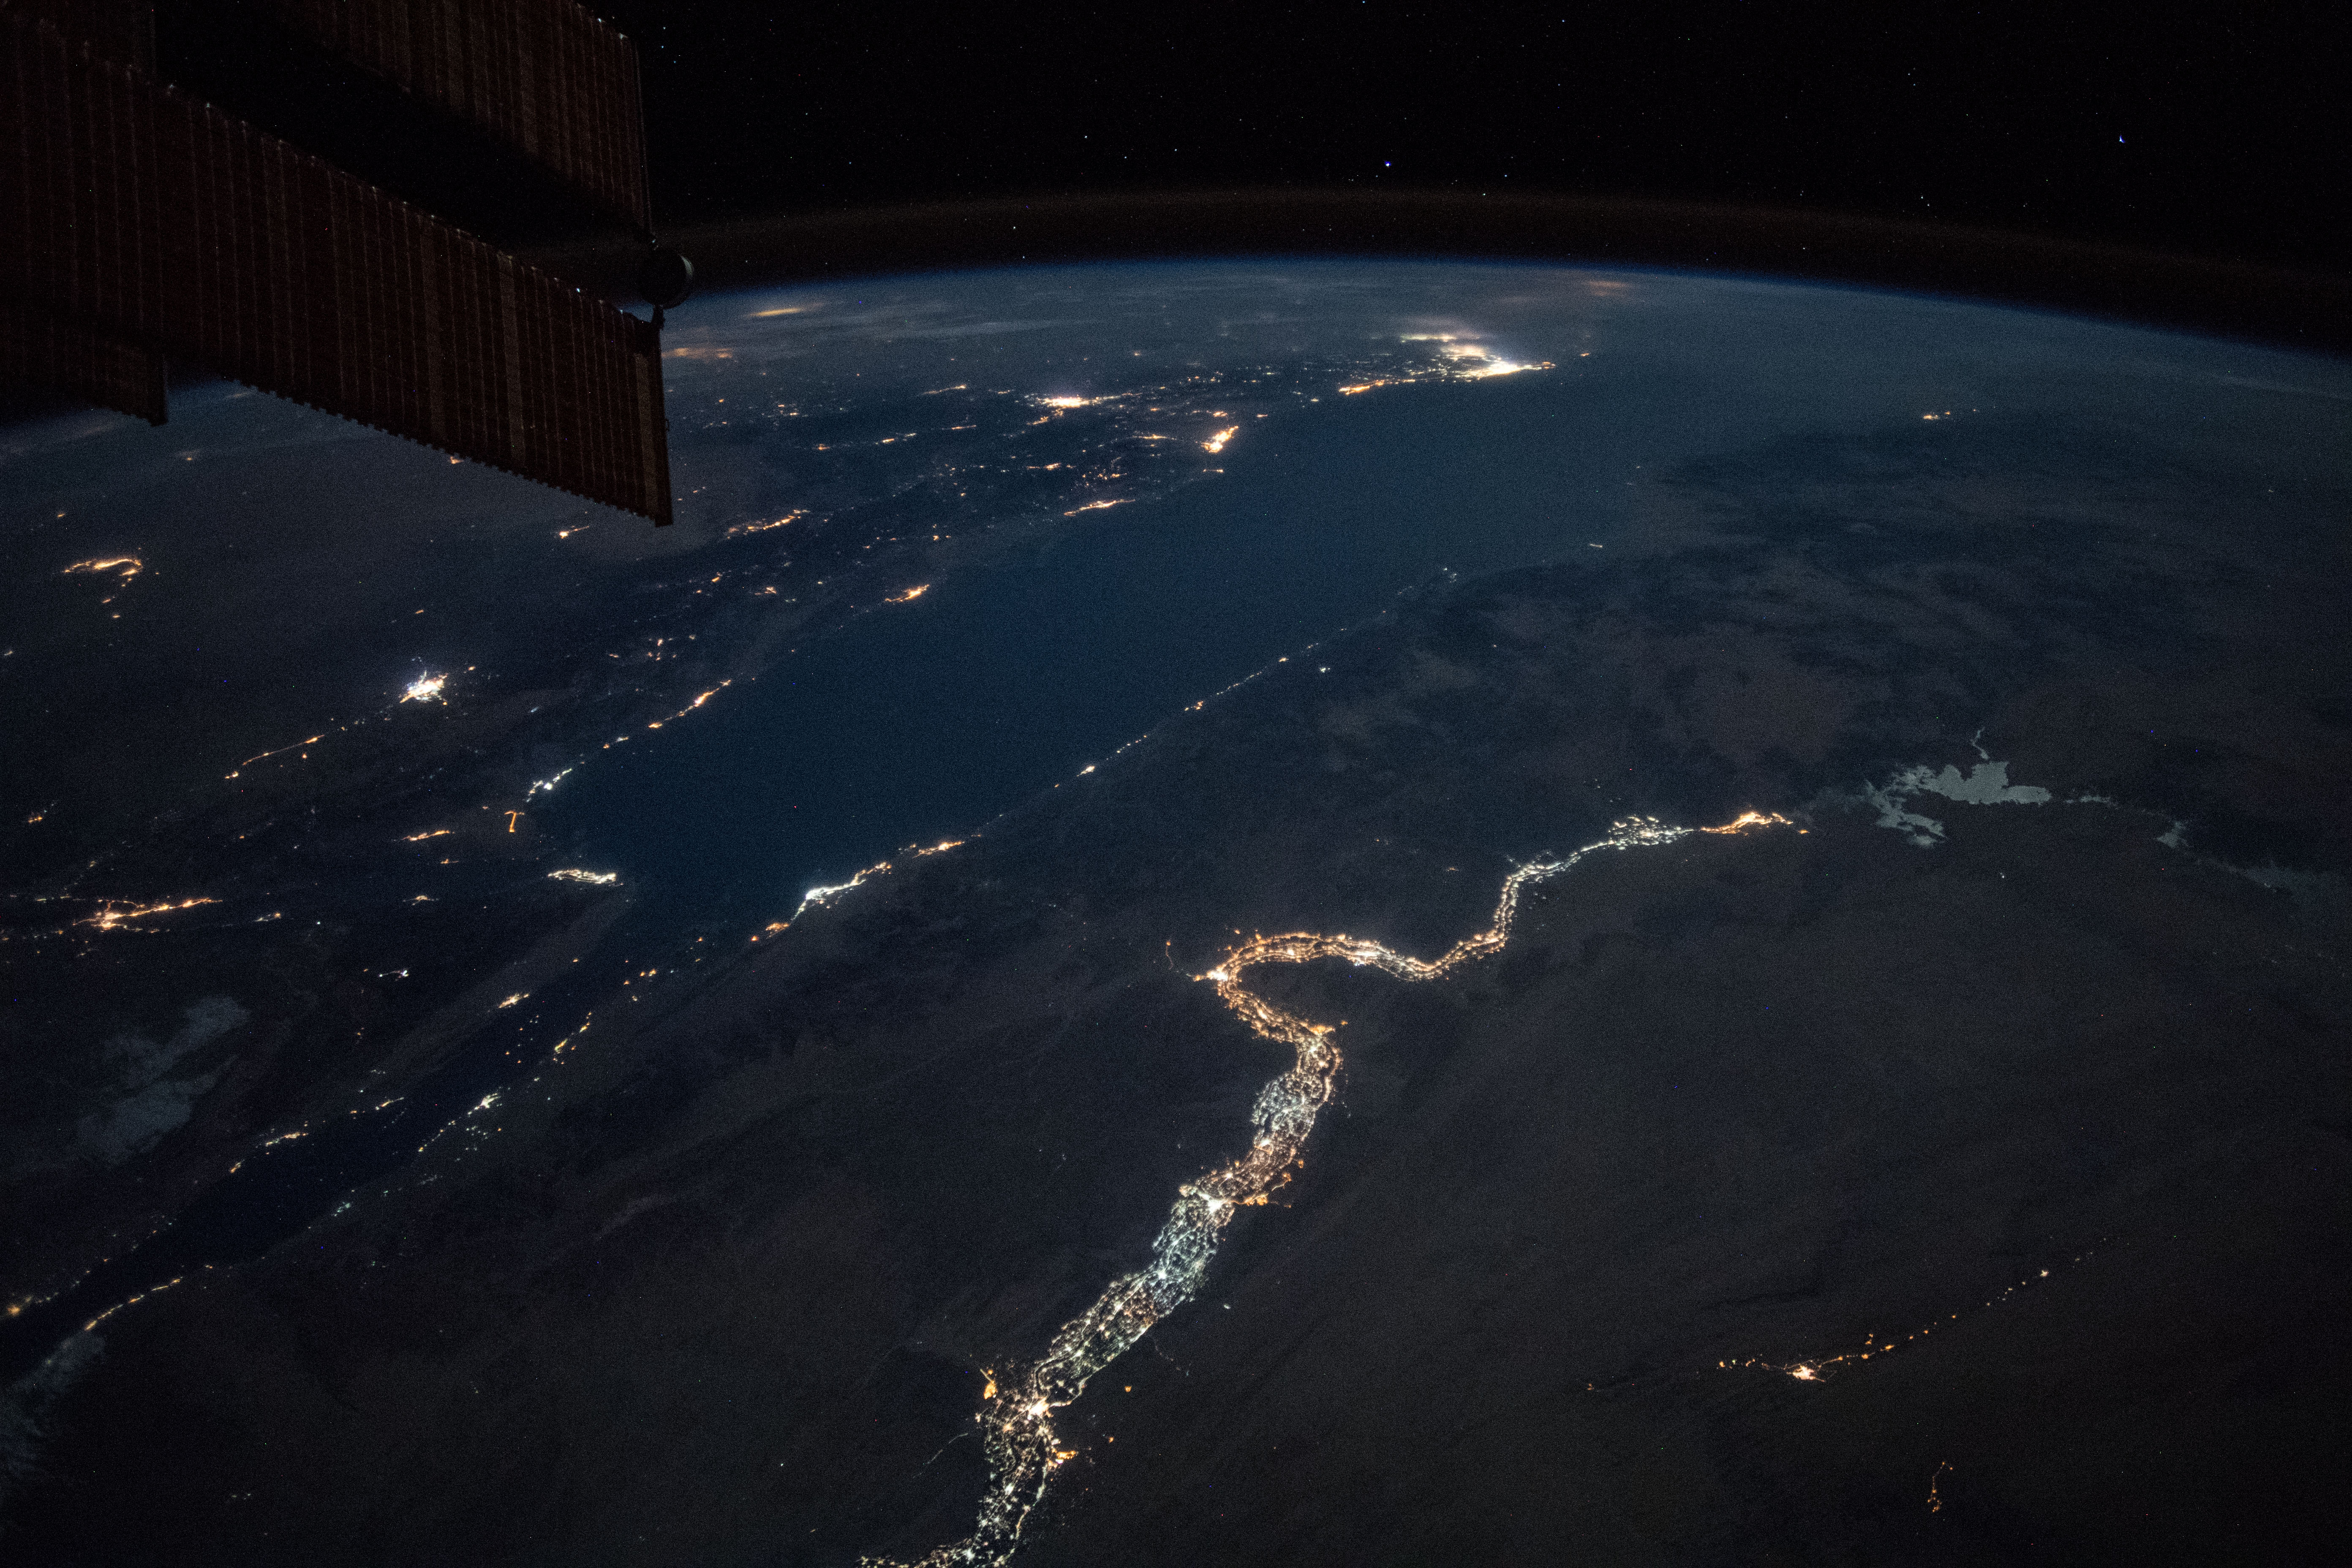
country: EGYPT
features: NILE RIVER, NUBIAN DESERT, NASSER LAKE, EASTER DESERT, RED SEA, GULF OF SUEZ, GULF OF AQABA, NIGHT, EARTH LIMB
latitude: 25.5
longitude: 34.2
